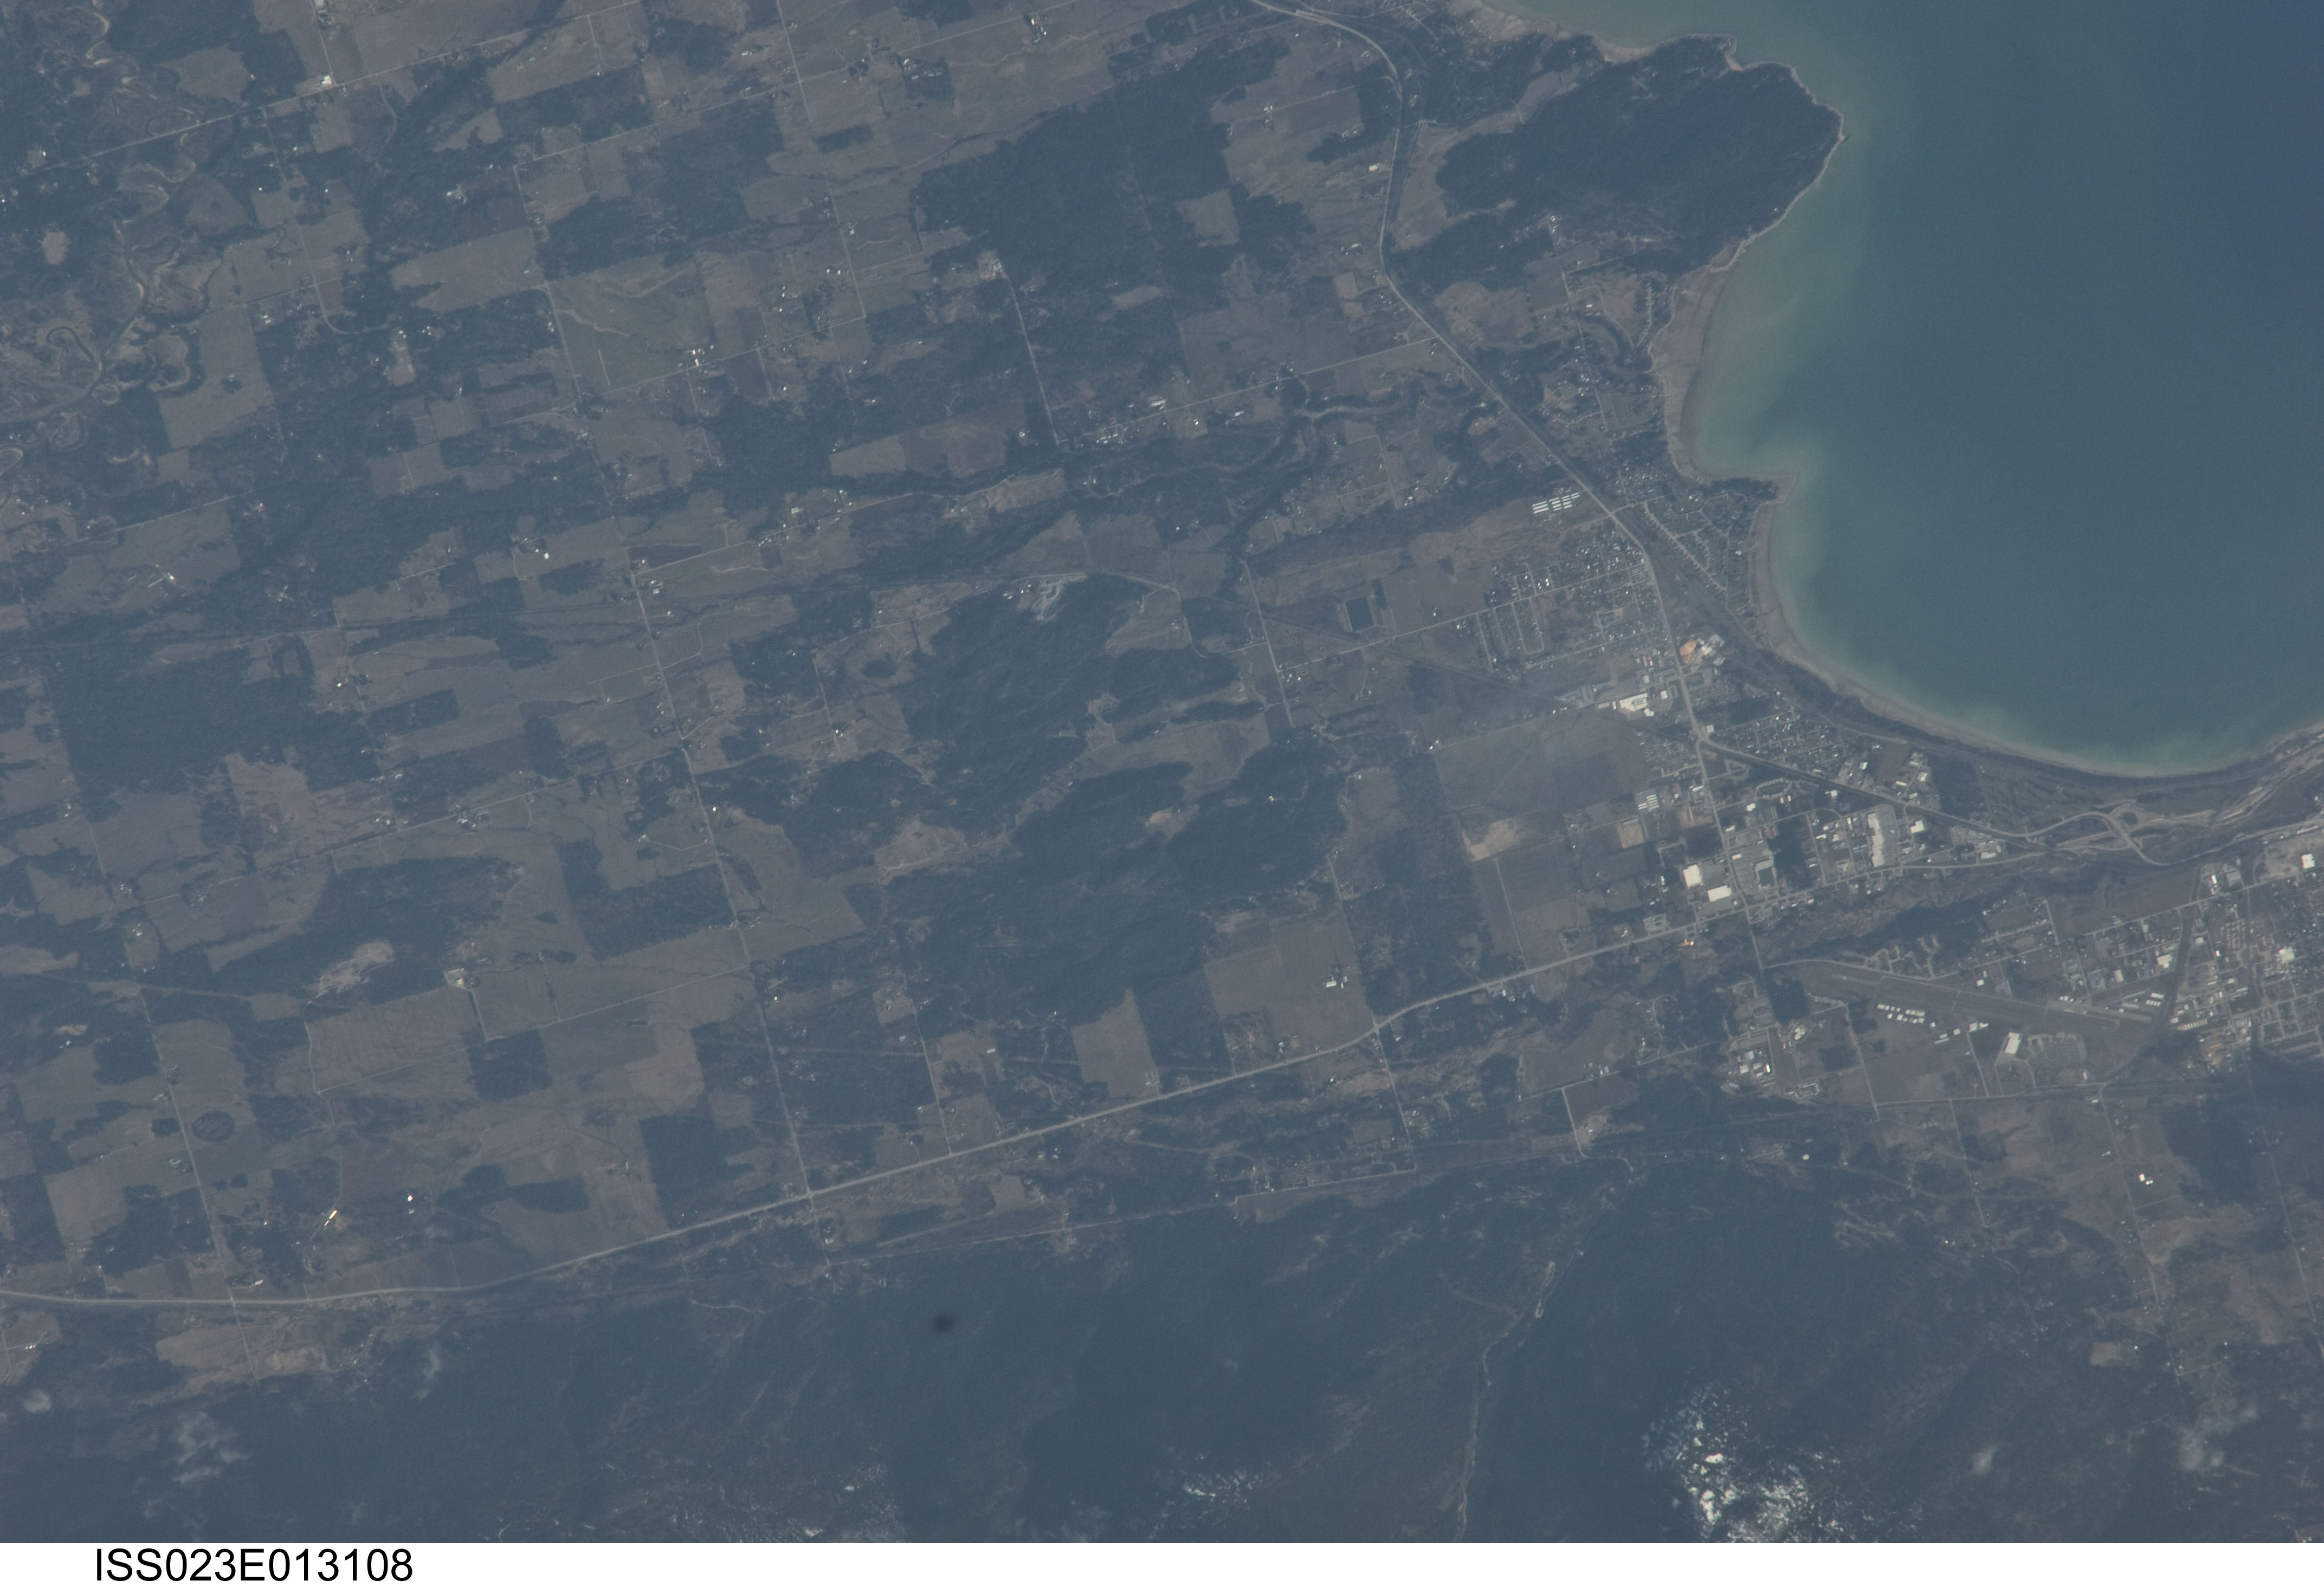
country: USA-IDAHO
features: KOOTENAI, L. PEND OREILLE, FOR., AGR.
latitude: 48.3
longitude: -116.5
